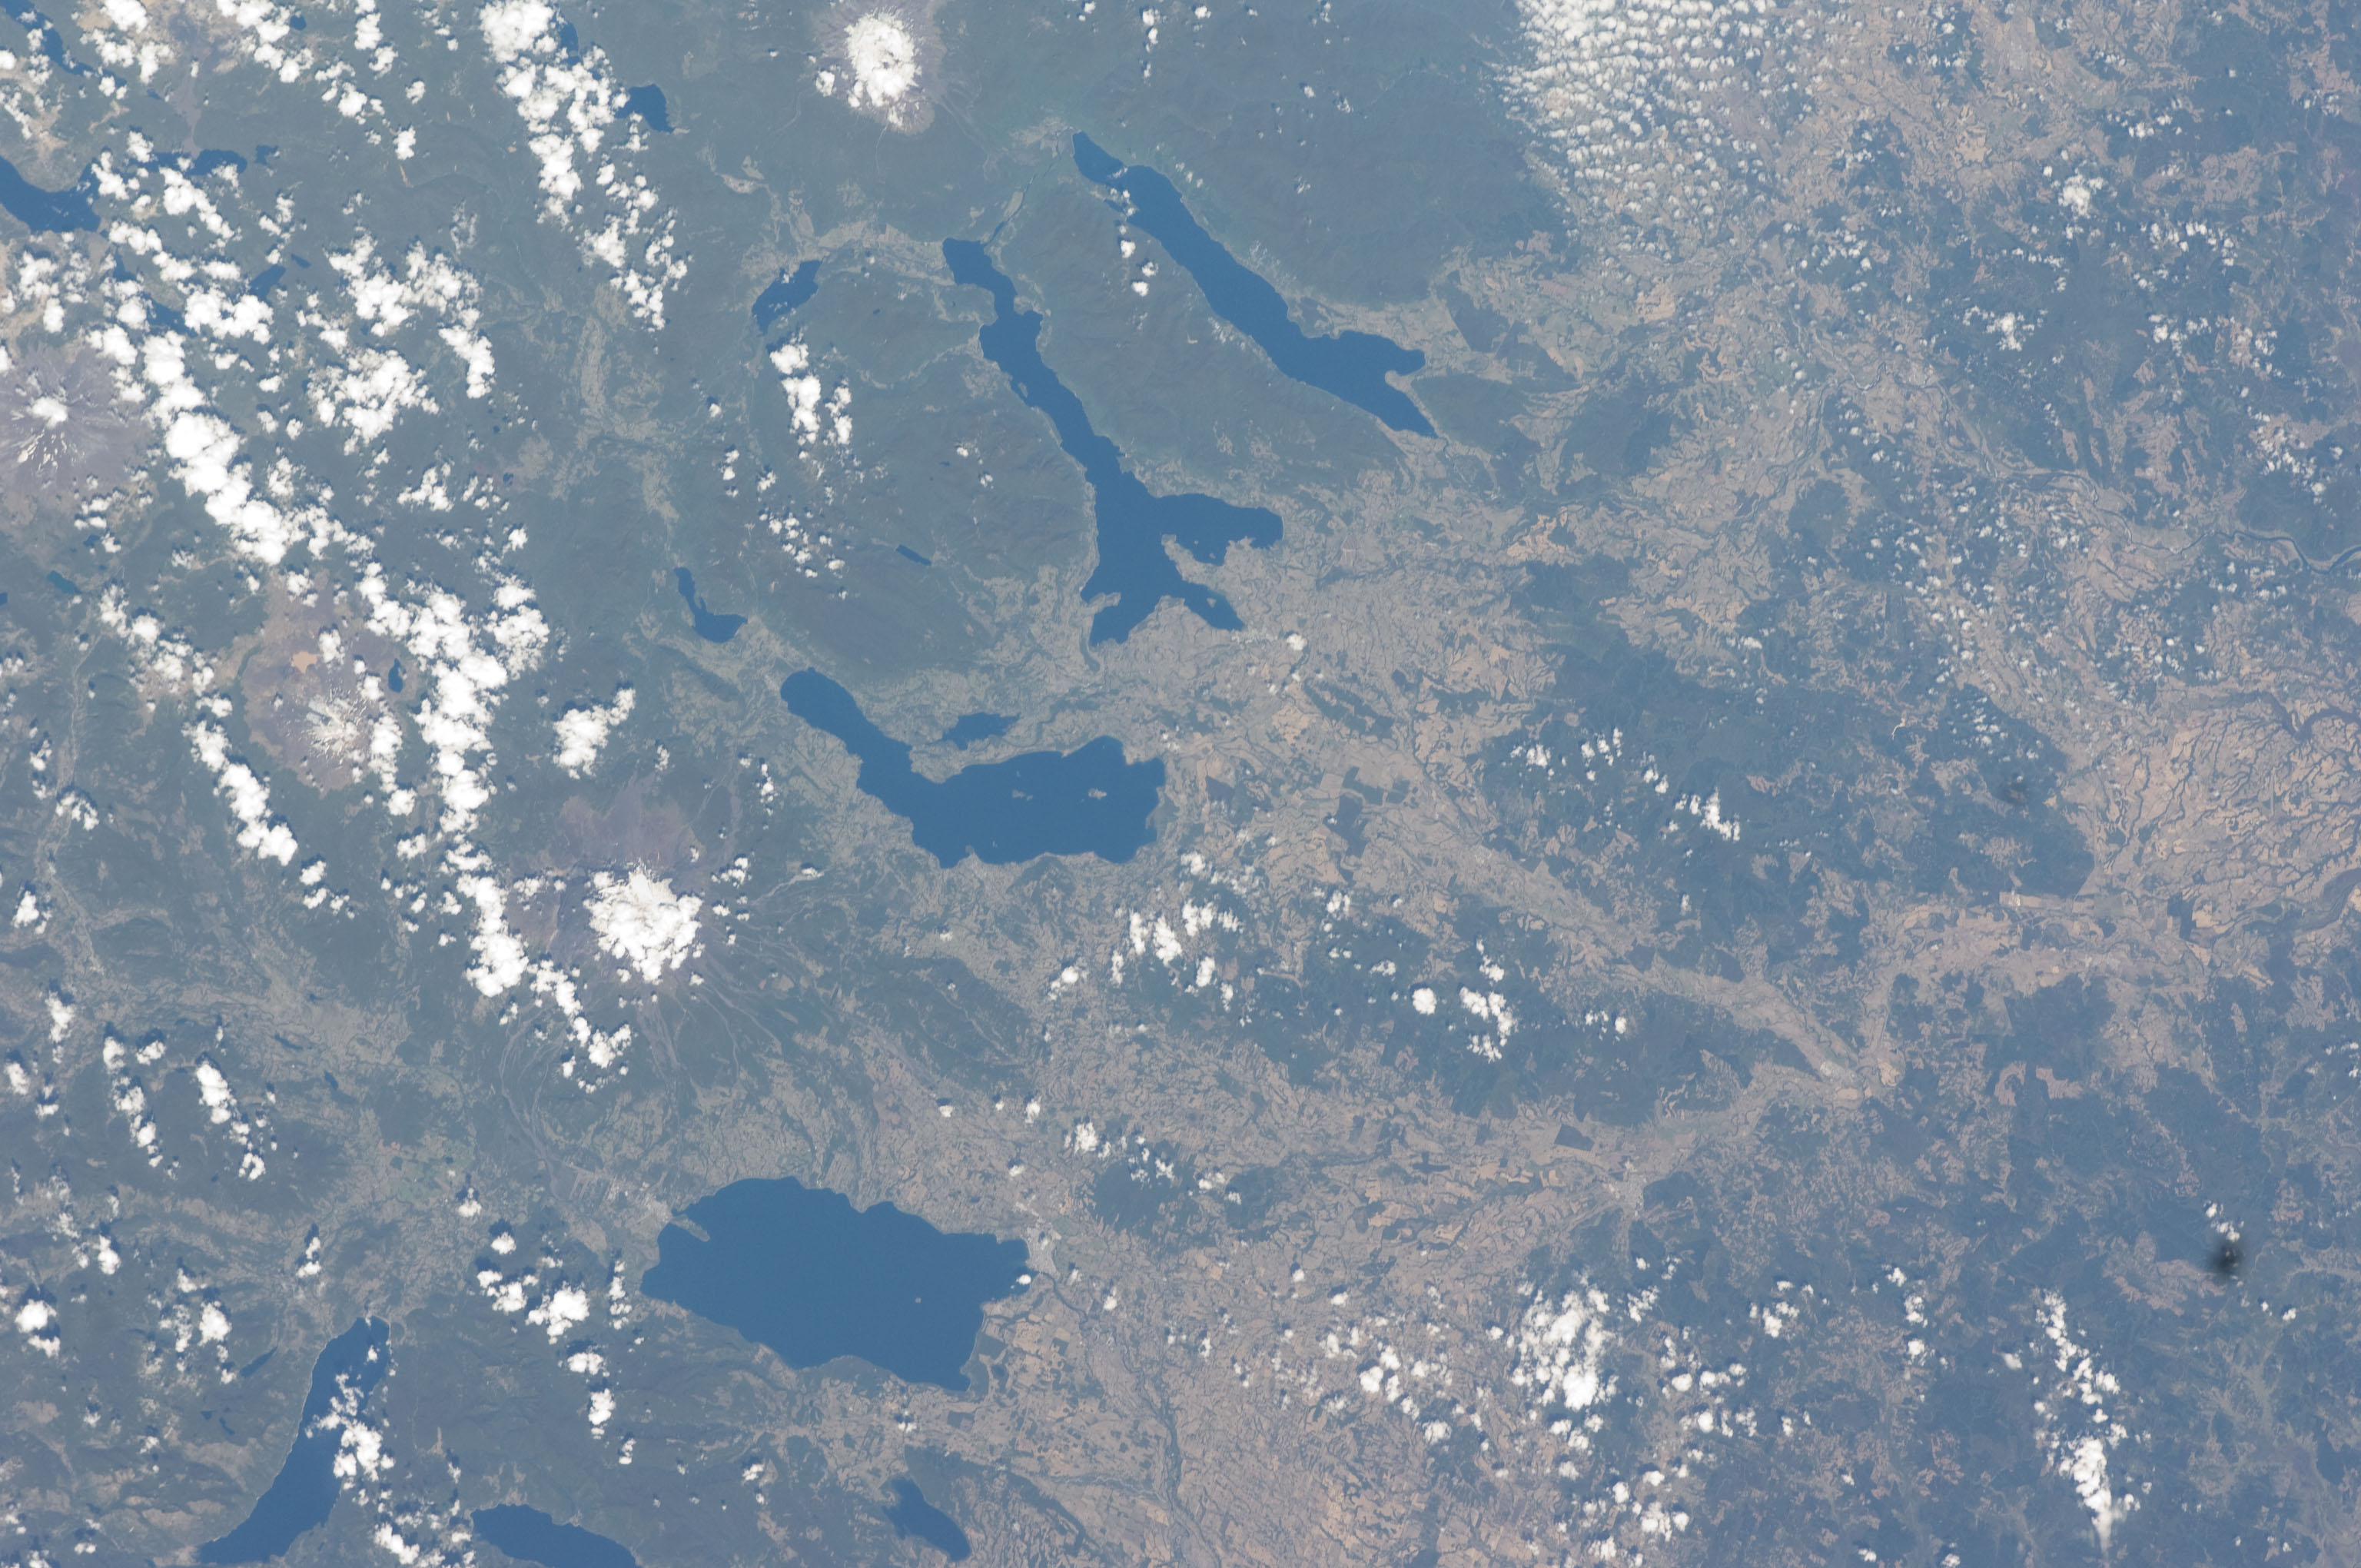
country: CHILE
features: VILLARRICA, VILLARRICA VOLCANO, LAKE CALAFQUEN
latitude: -39.5
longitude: -72.3
